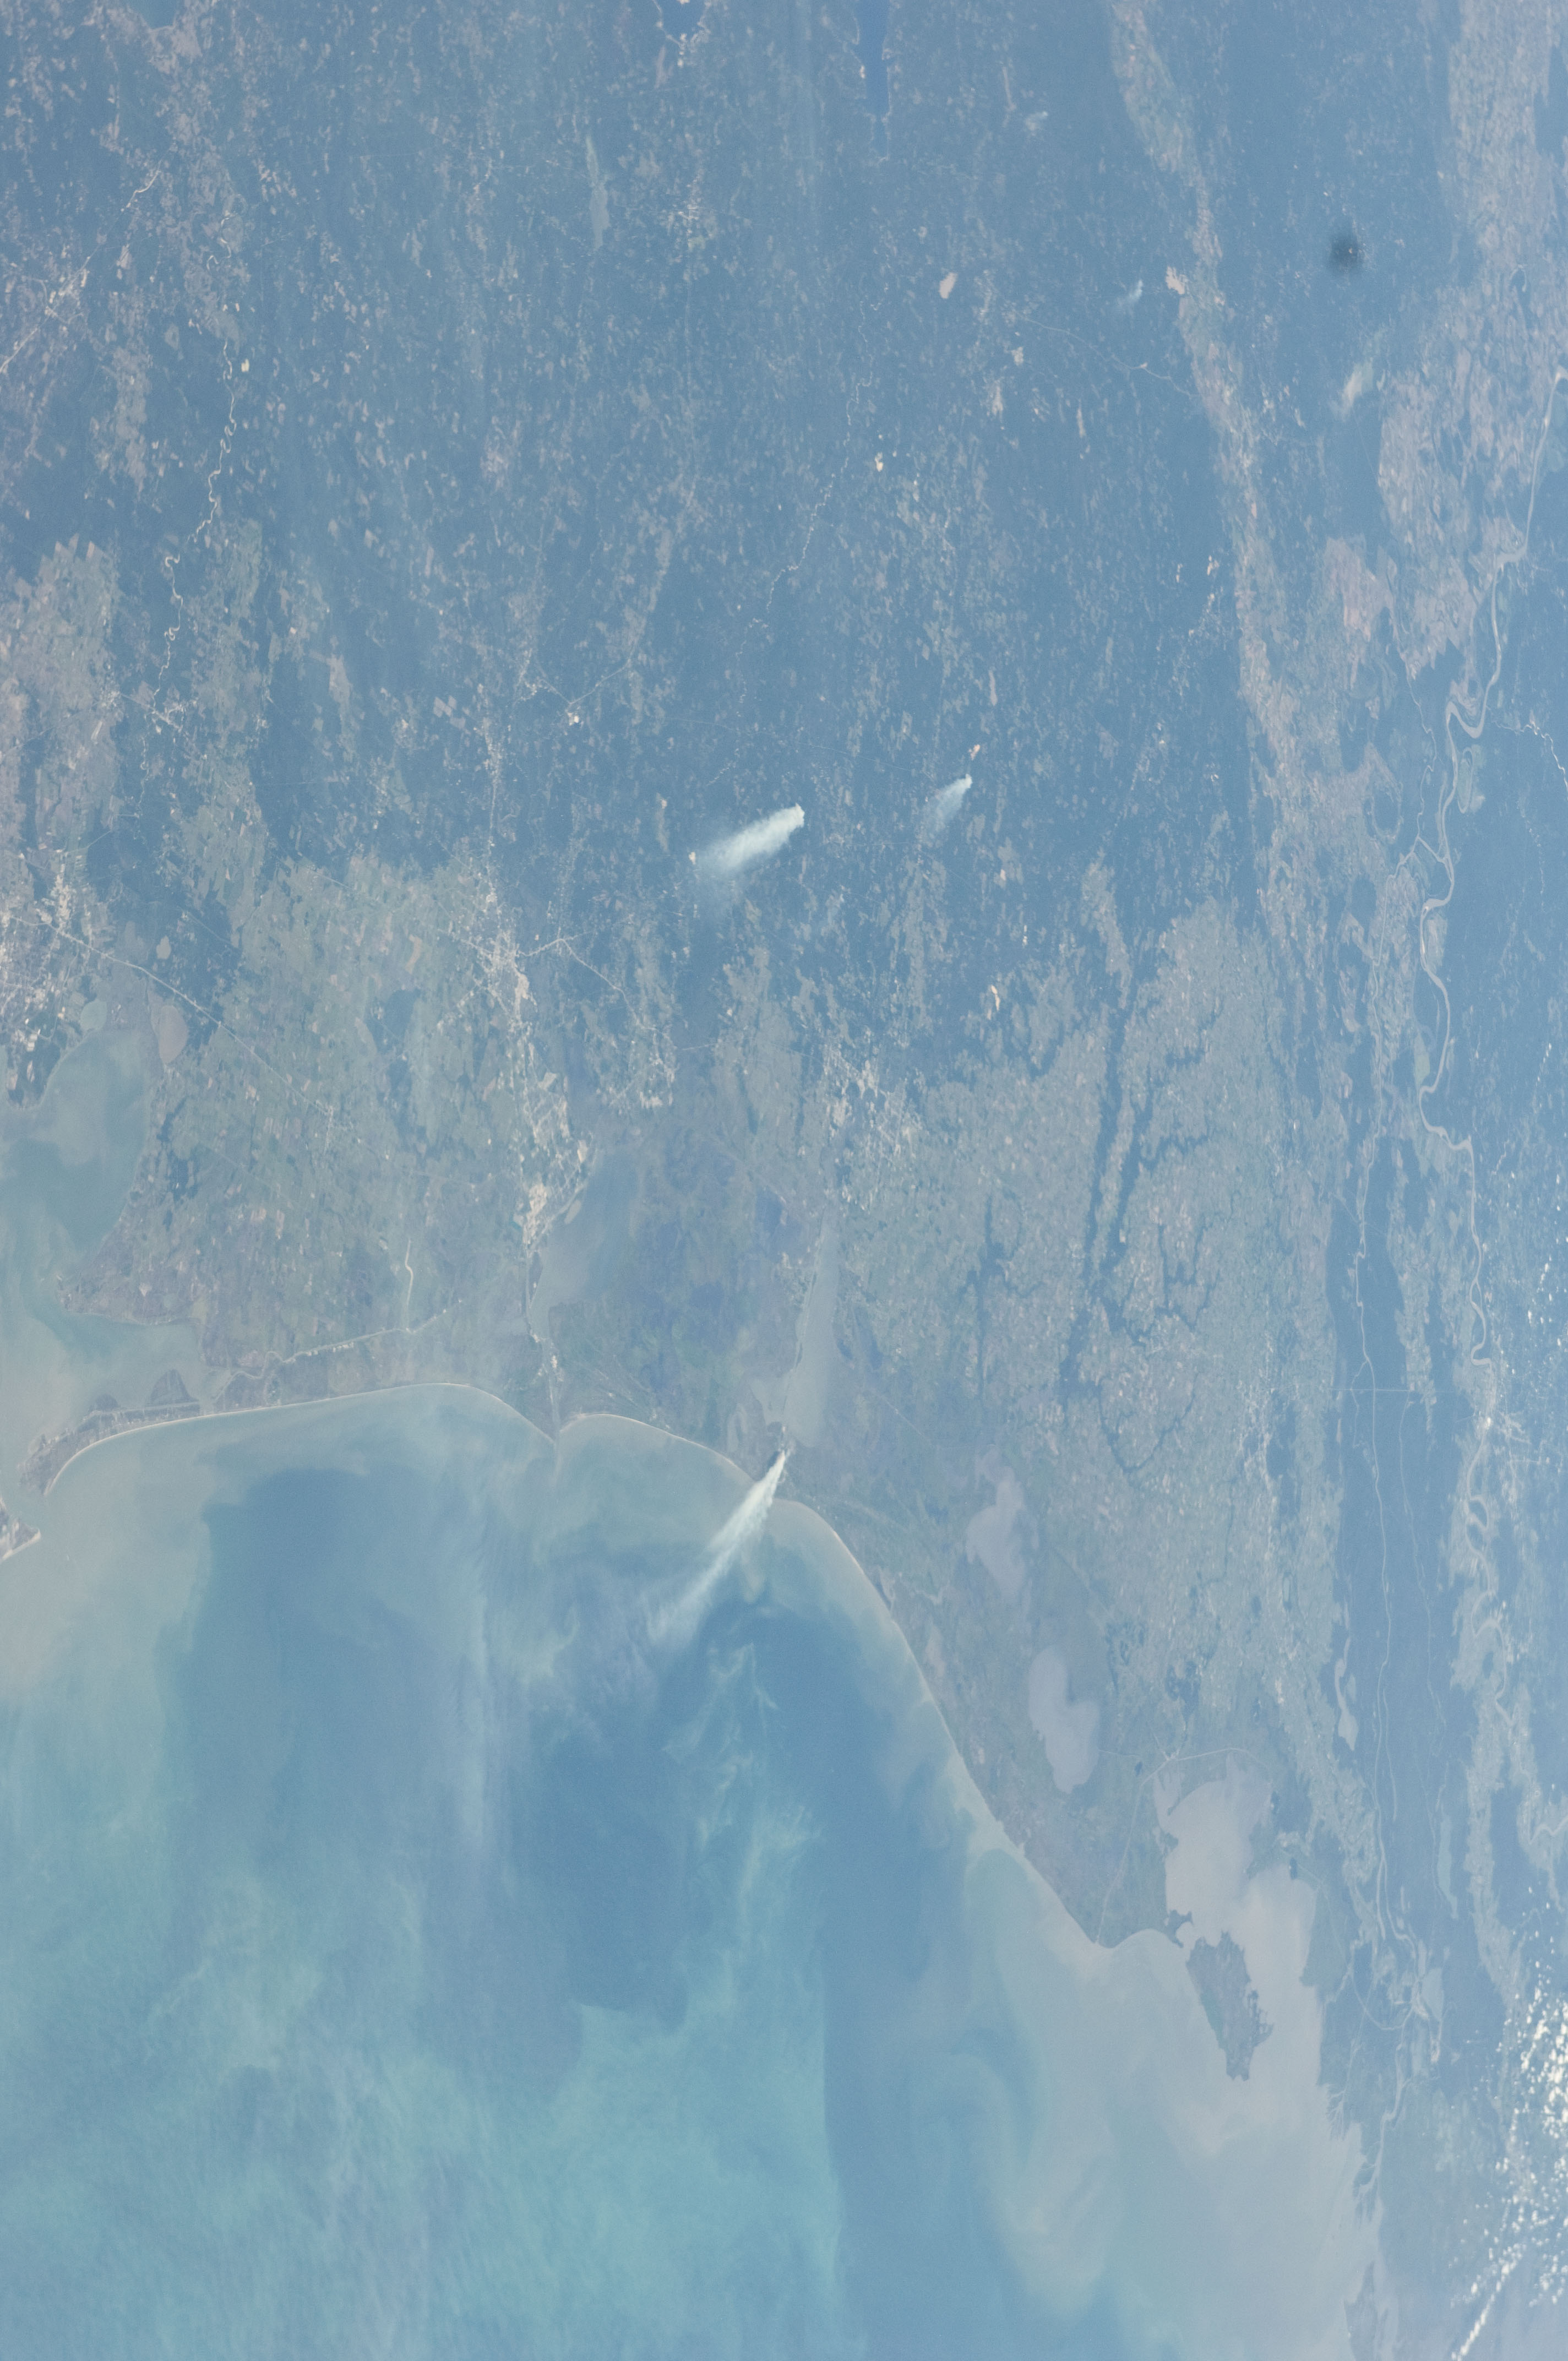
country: USA-LOUISIANA
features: G. OF MEXICO, COAST, GALVESTON B., VERMILLION B., SMOKE PLUMES, FOR., LAKES
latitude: 30.5
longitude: -93.5
